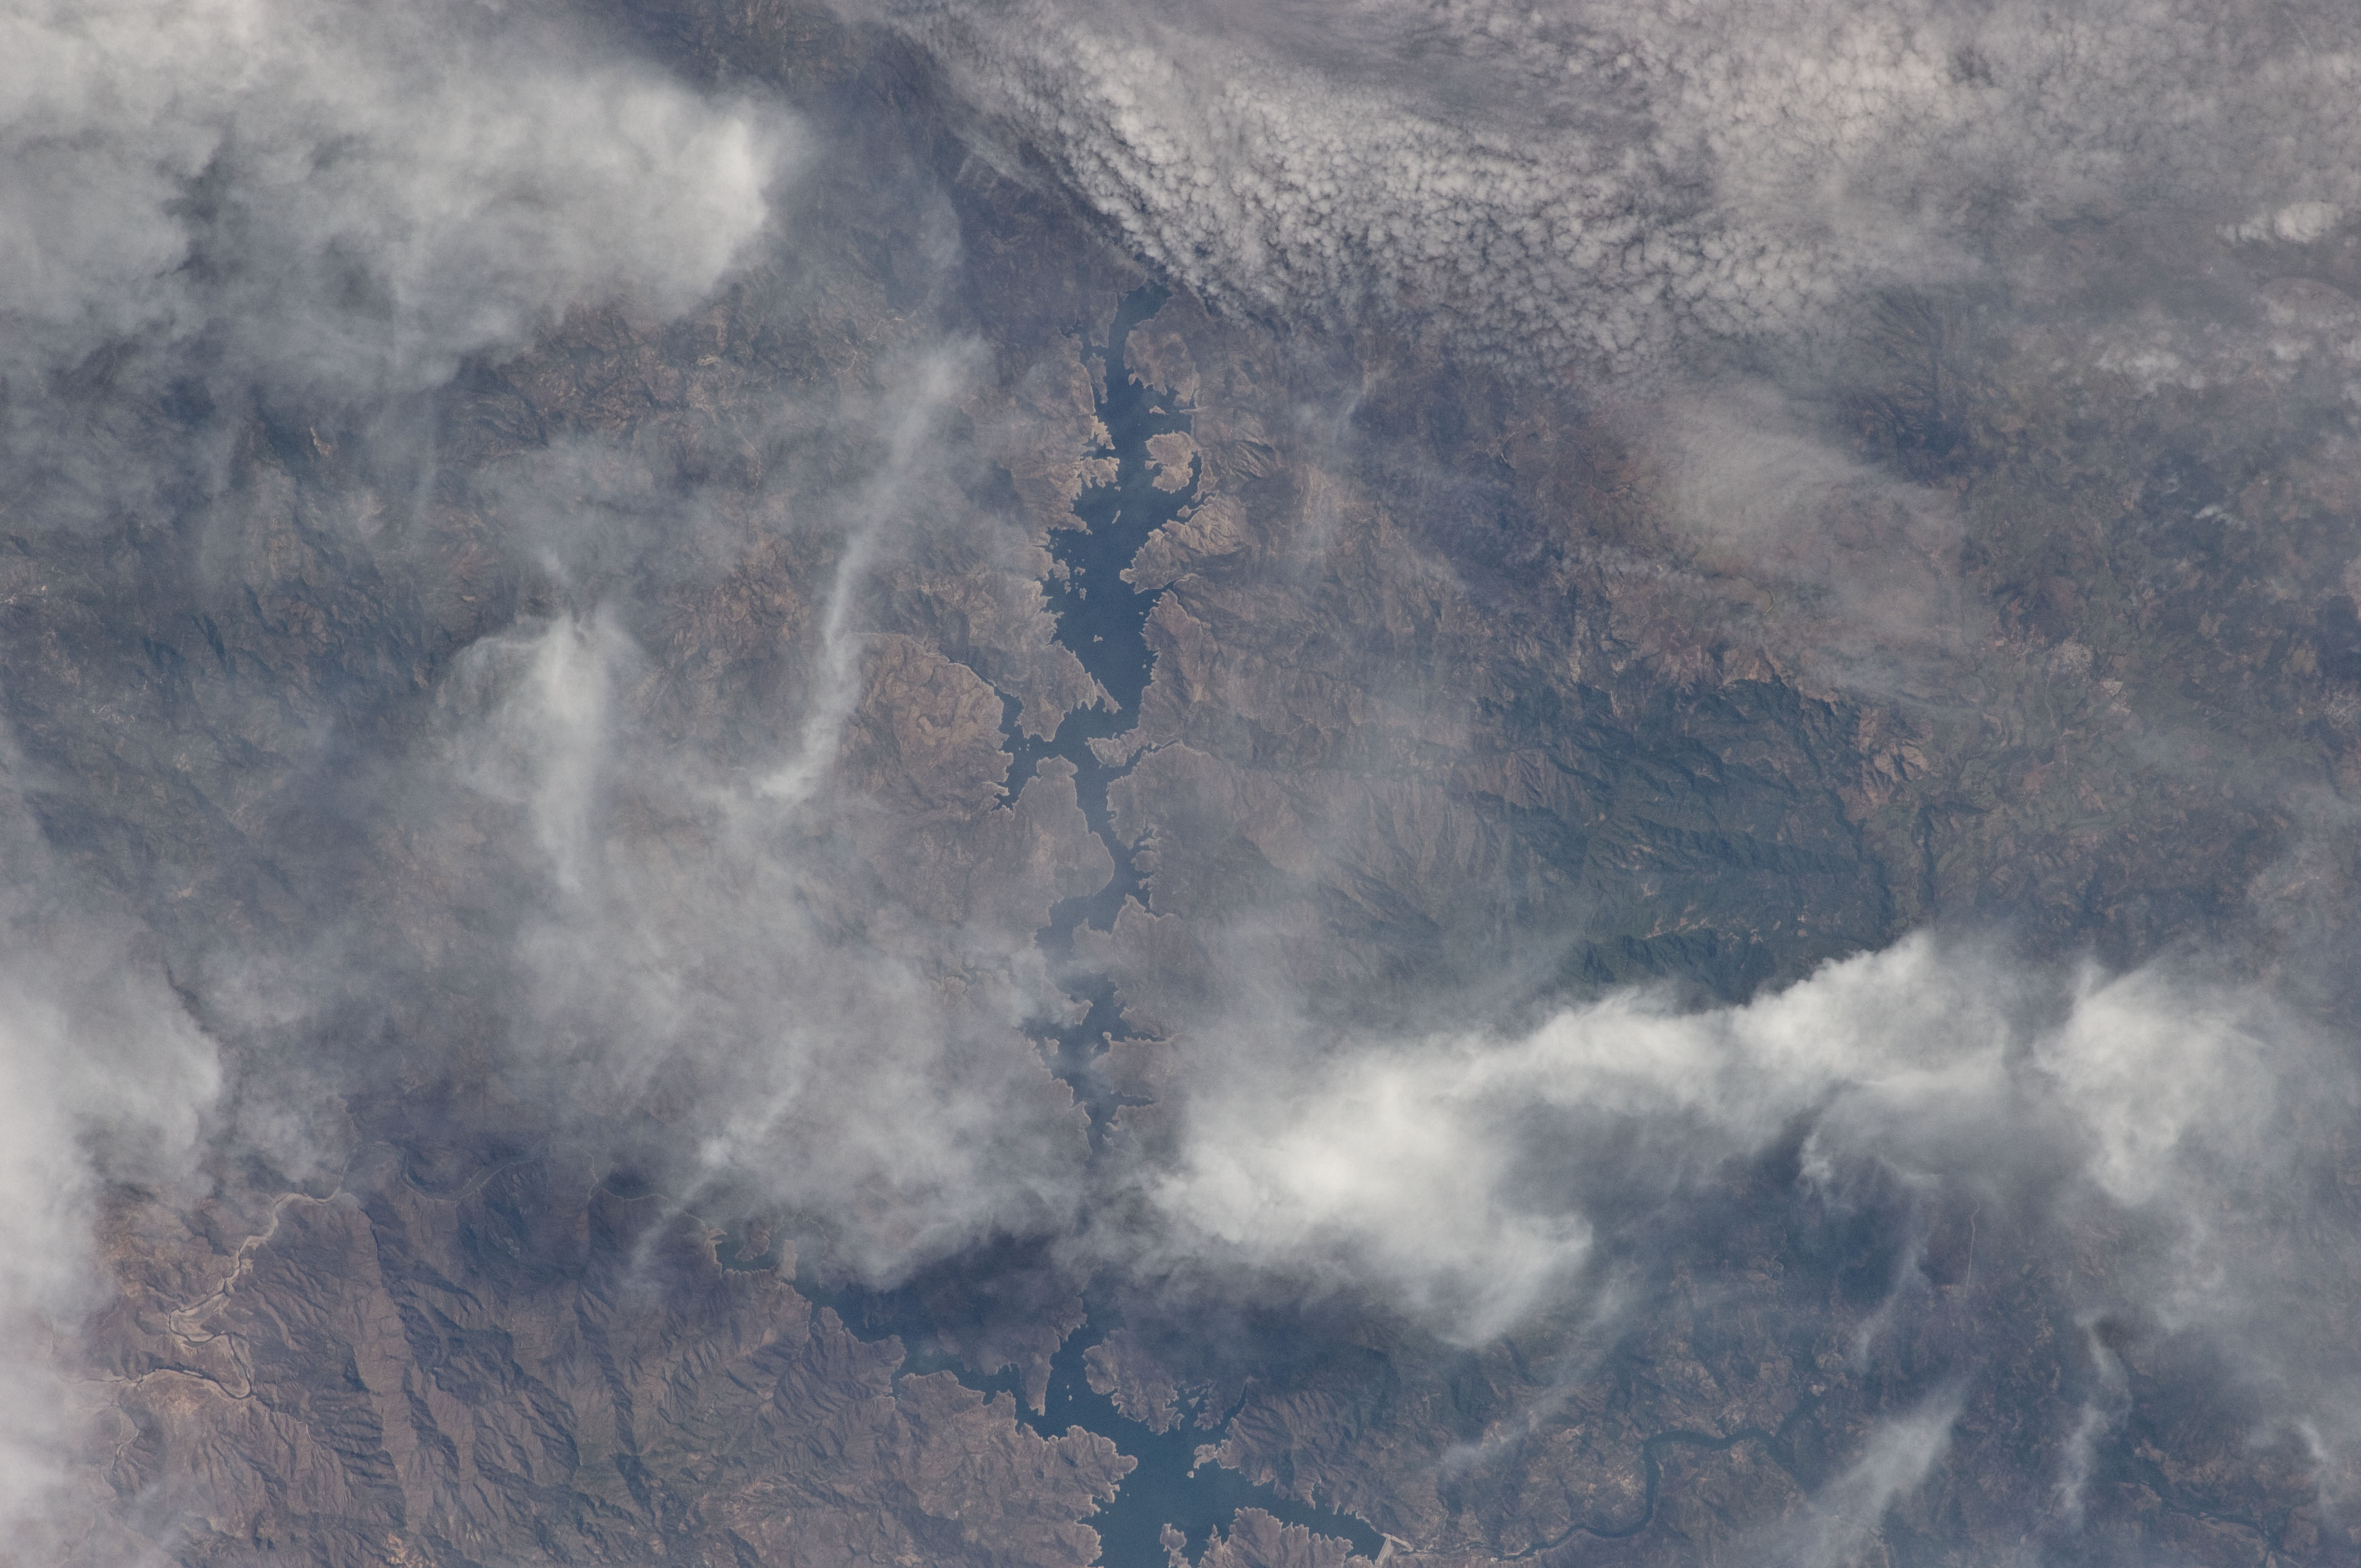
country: MEXICO
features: RESERVOIR, RIO GRANDE DE SANTIAGO VALLEY, RES., SIERRA MADRE OCCIDENTAL RA.
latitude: 21.7
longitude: -104.7
